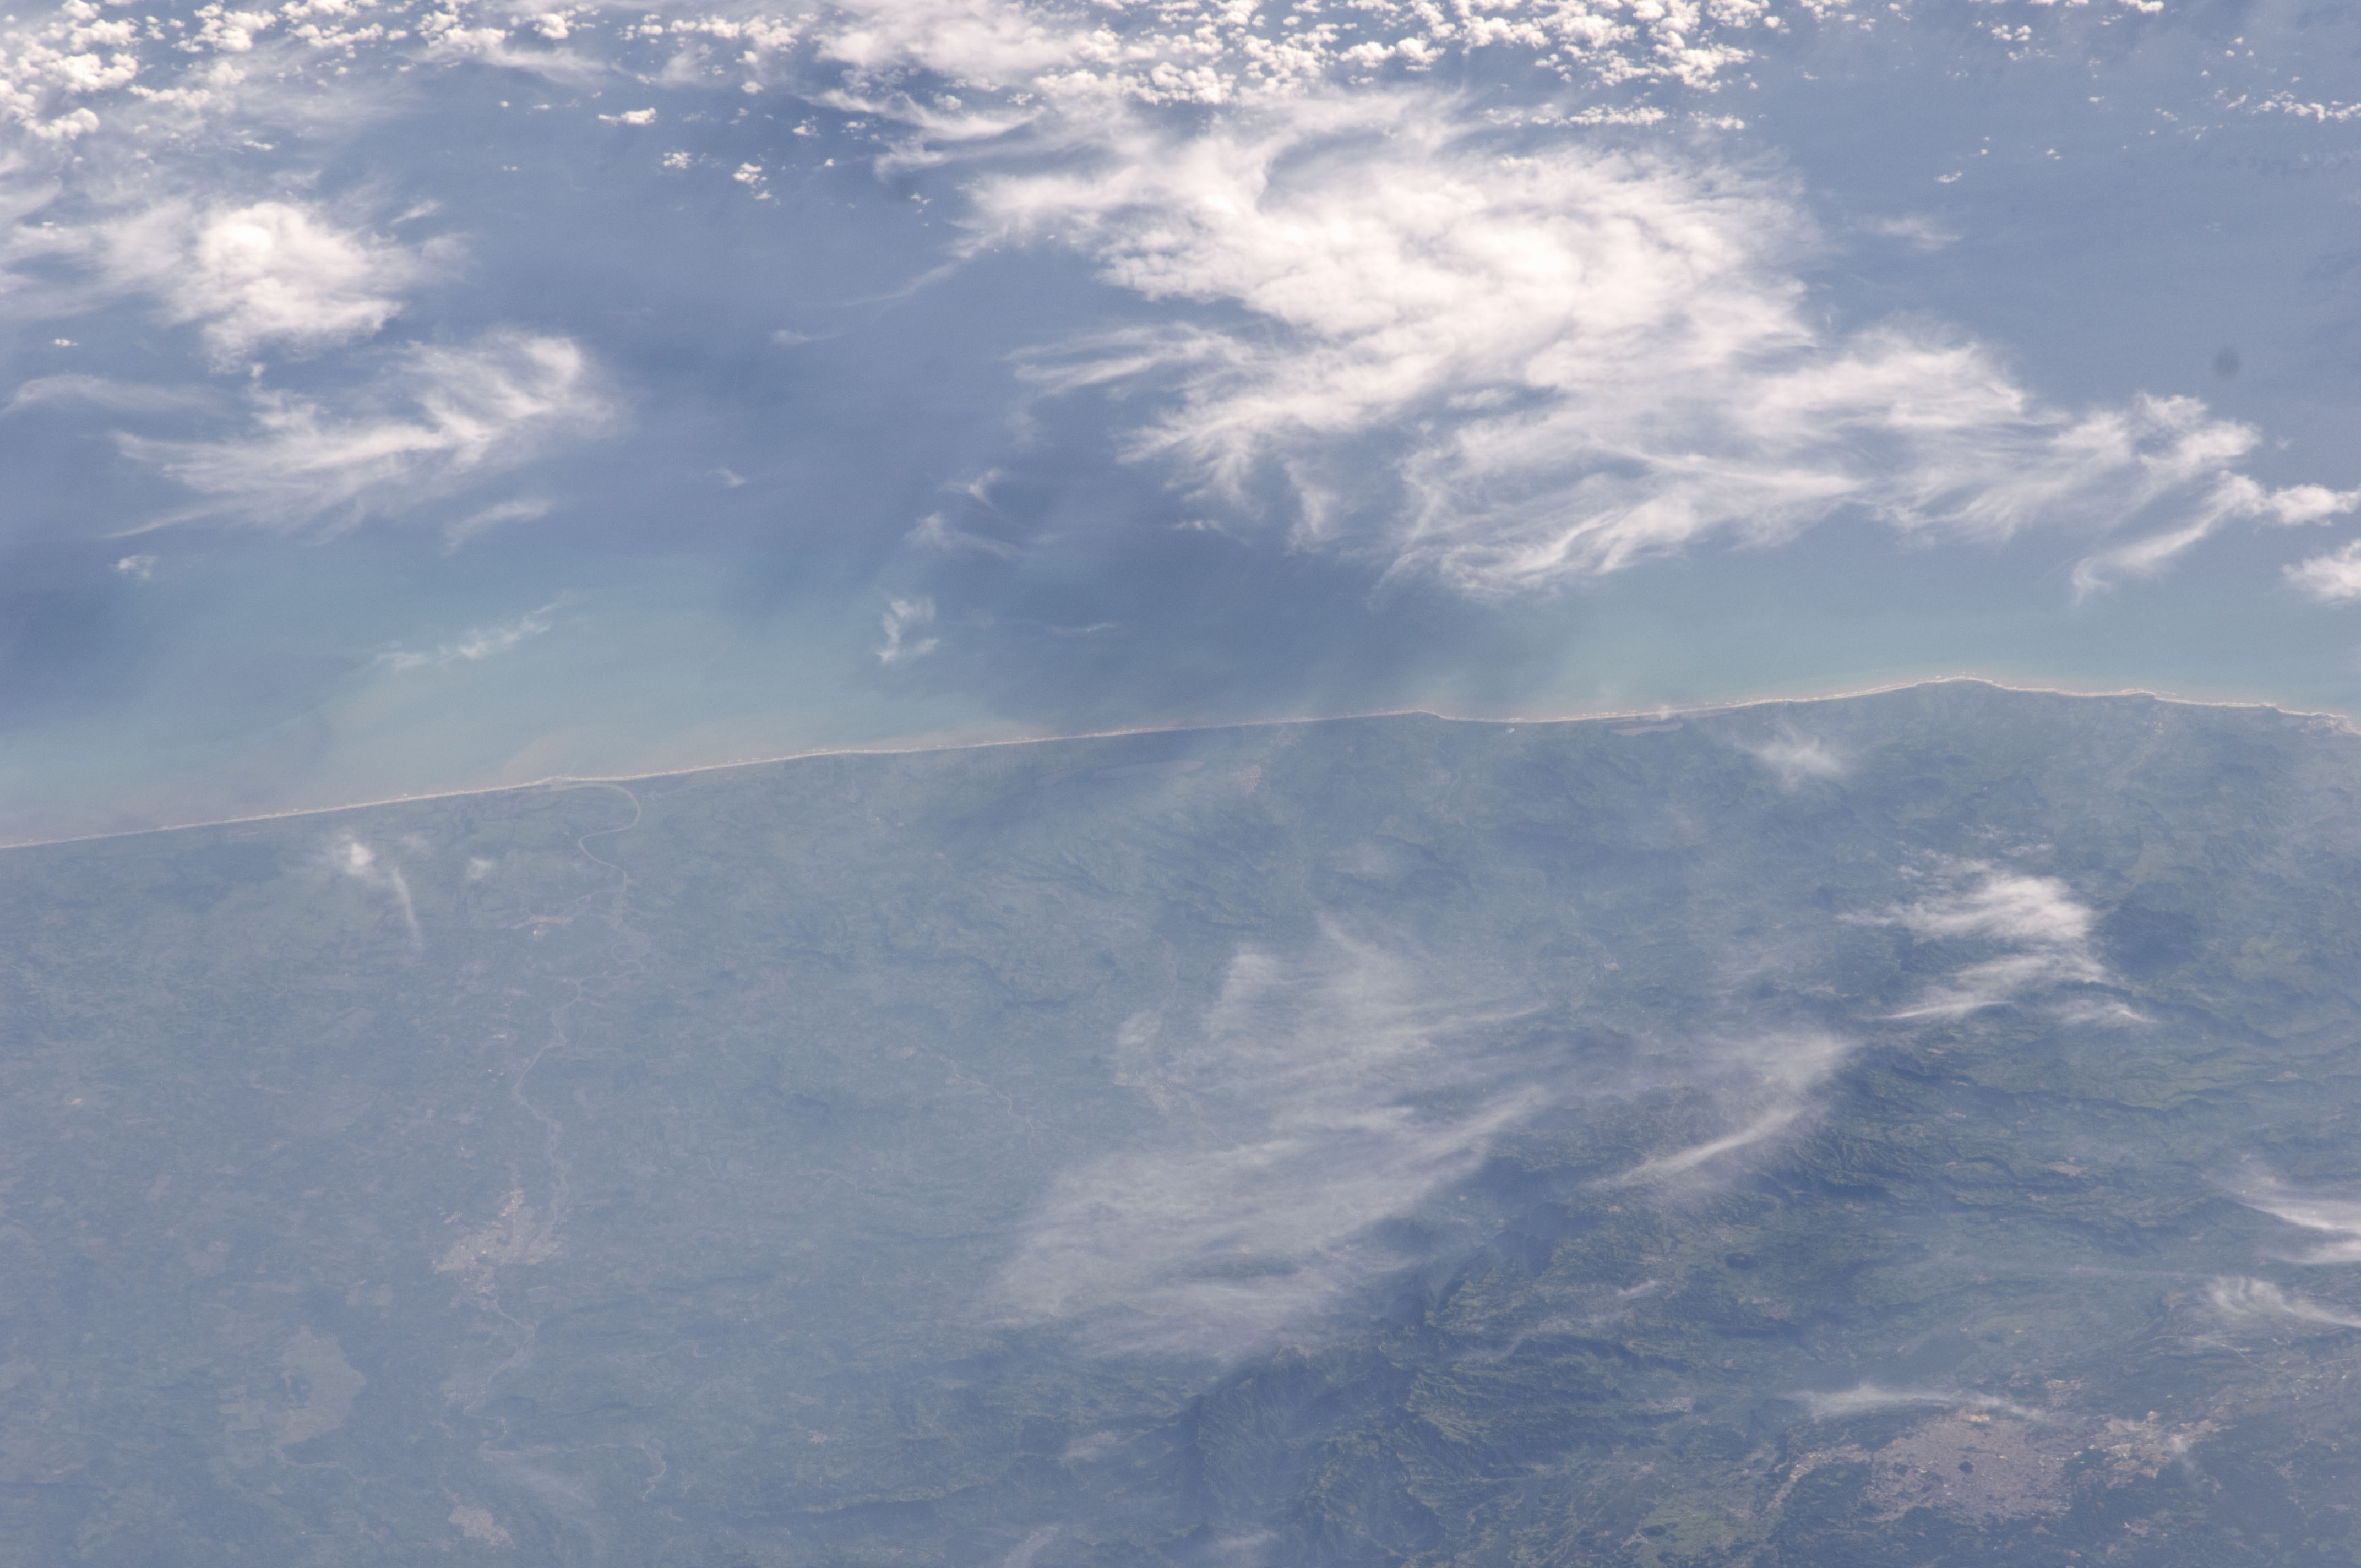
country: MEXICO
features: G. OF MEXICO, SEDIMENT, COFRE DE PEROTE VOL., RIVER
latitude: 20.0
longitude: -96.8
